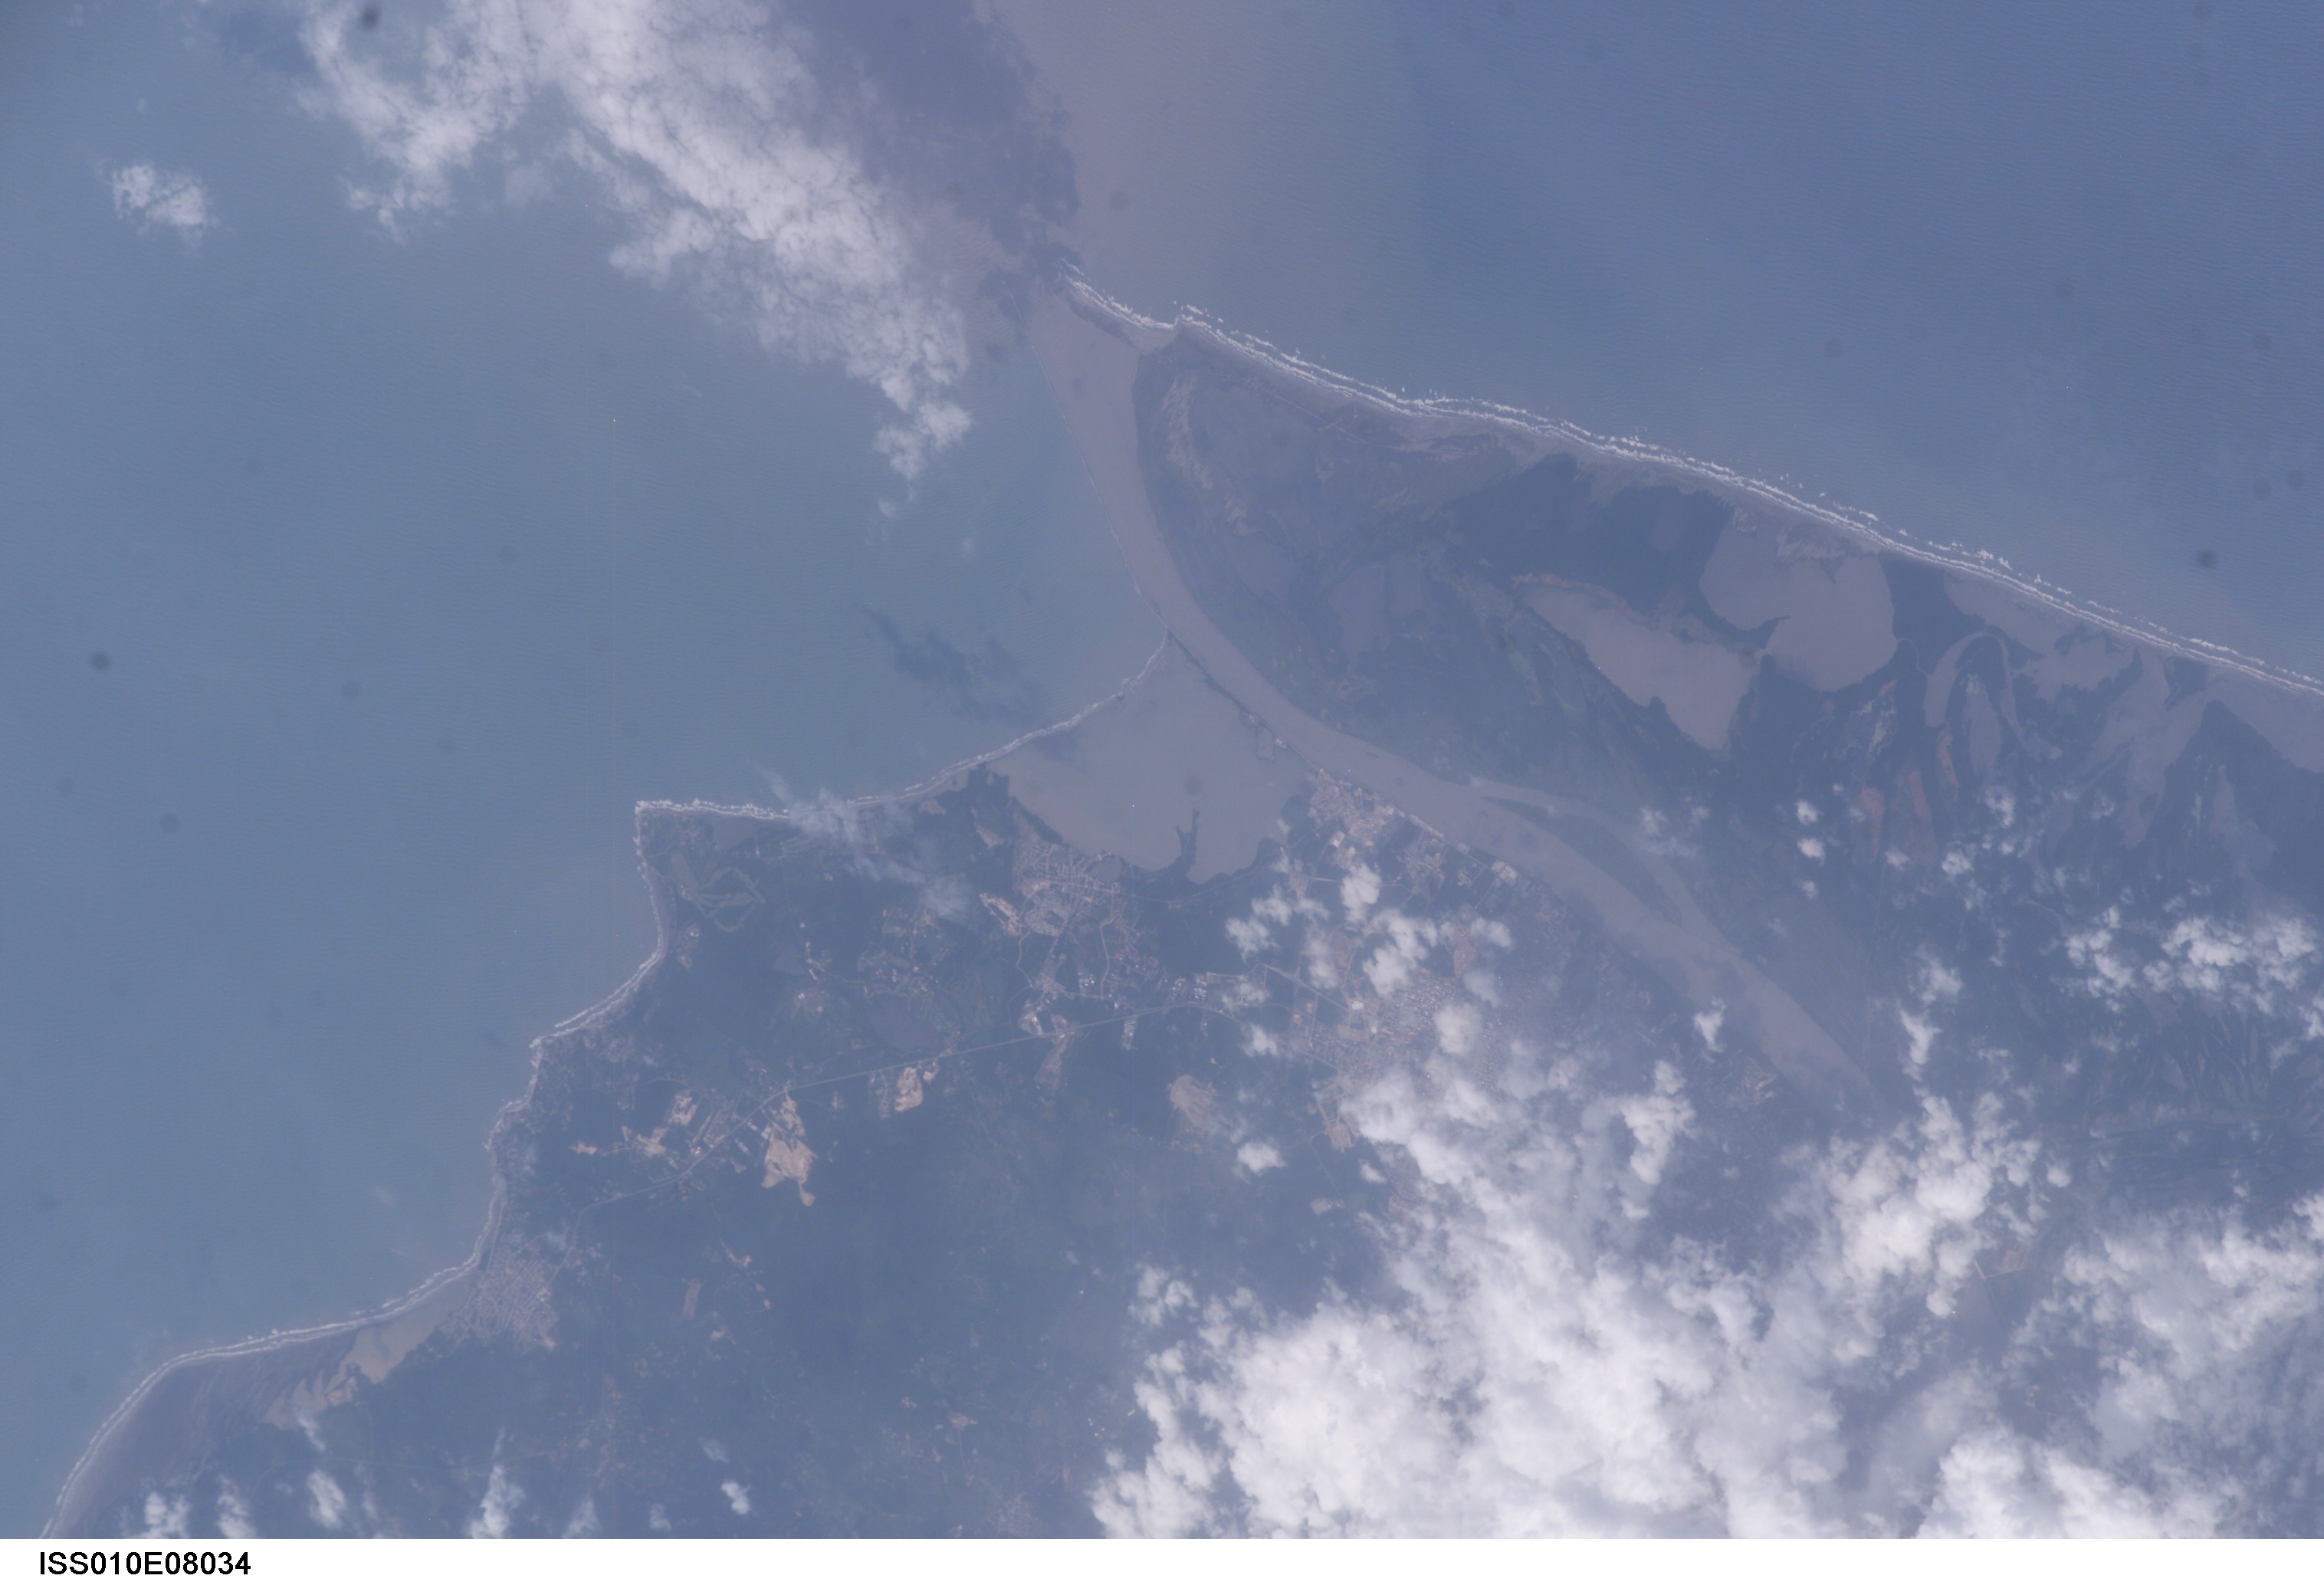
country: COLOMBIA
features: MAGDALENA R. MOUTH, SED., FOR.
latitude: 11.0
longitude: -74.9
